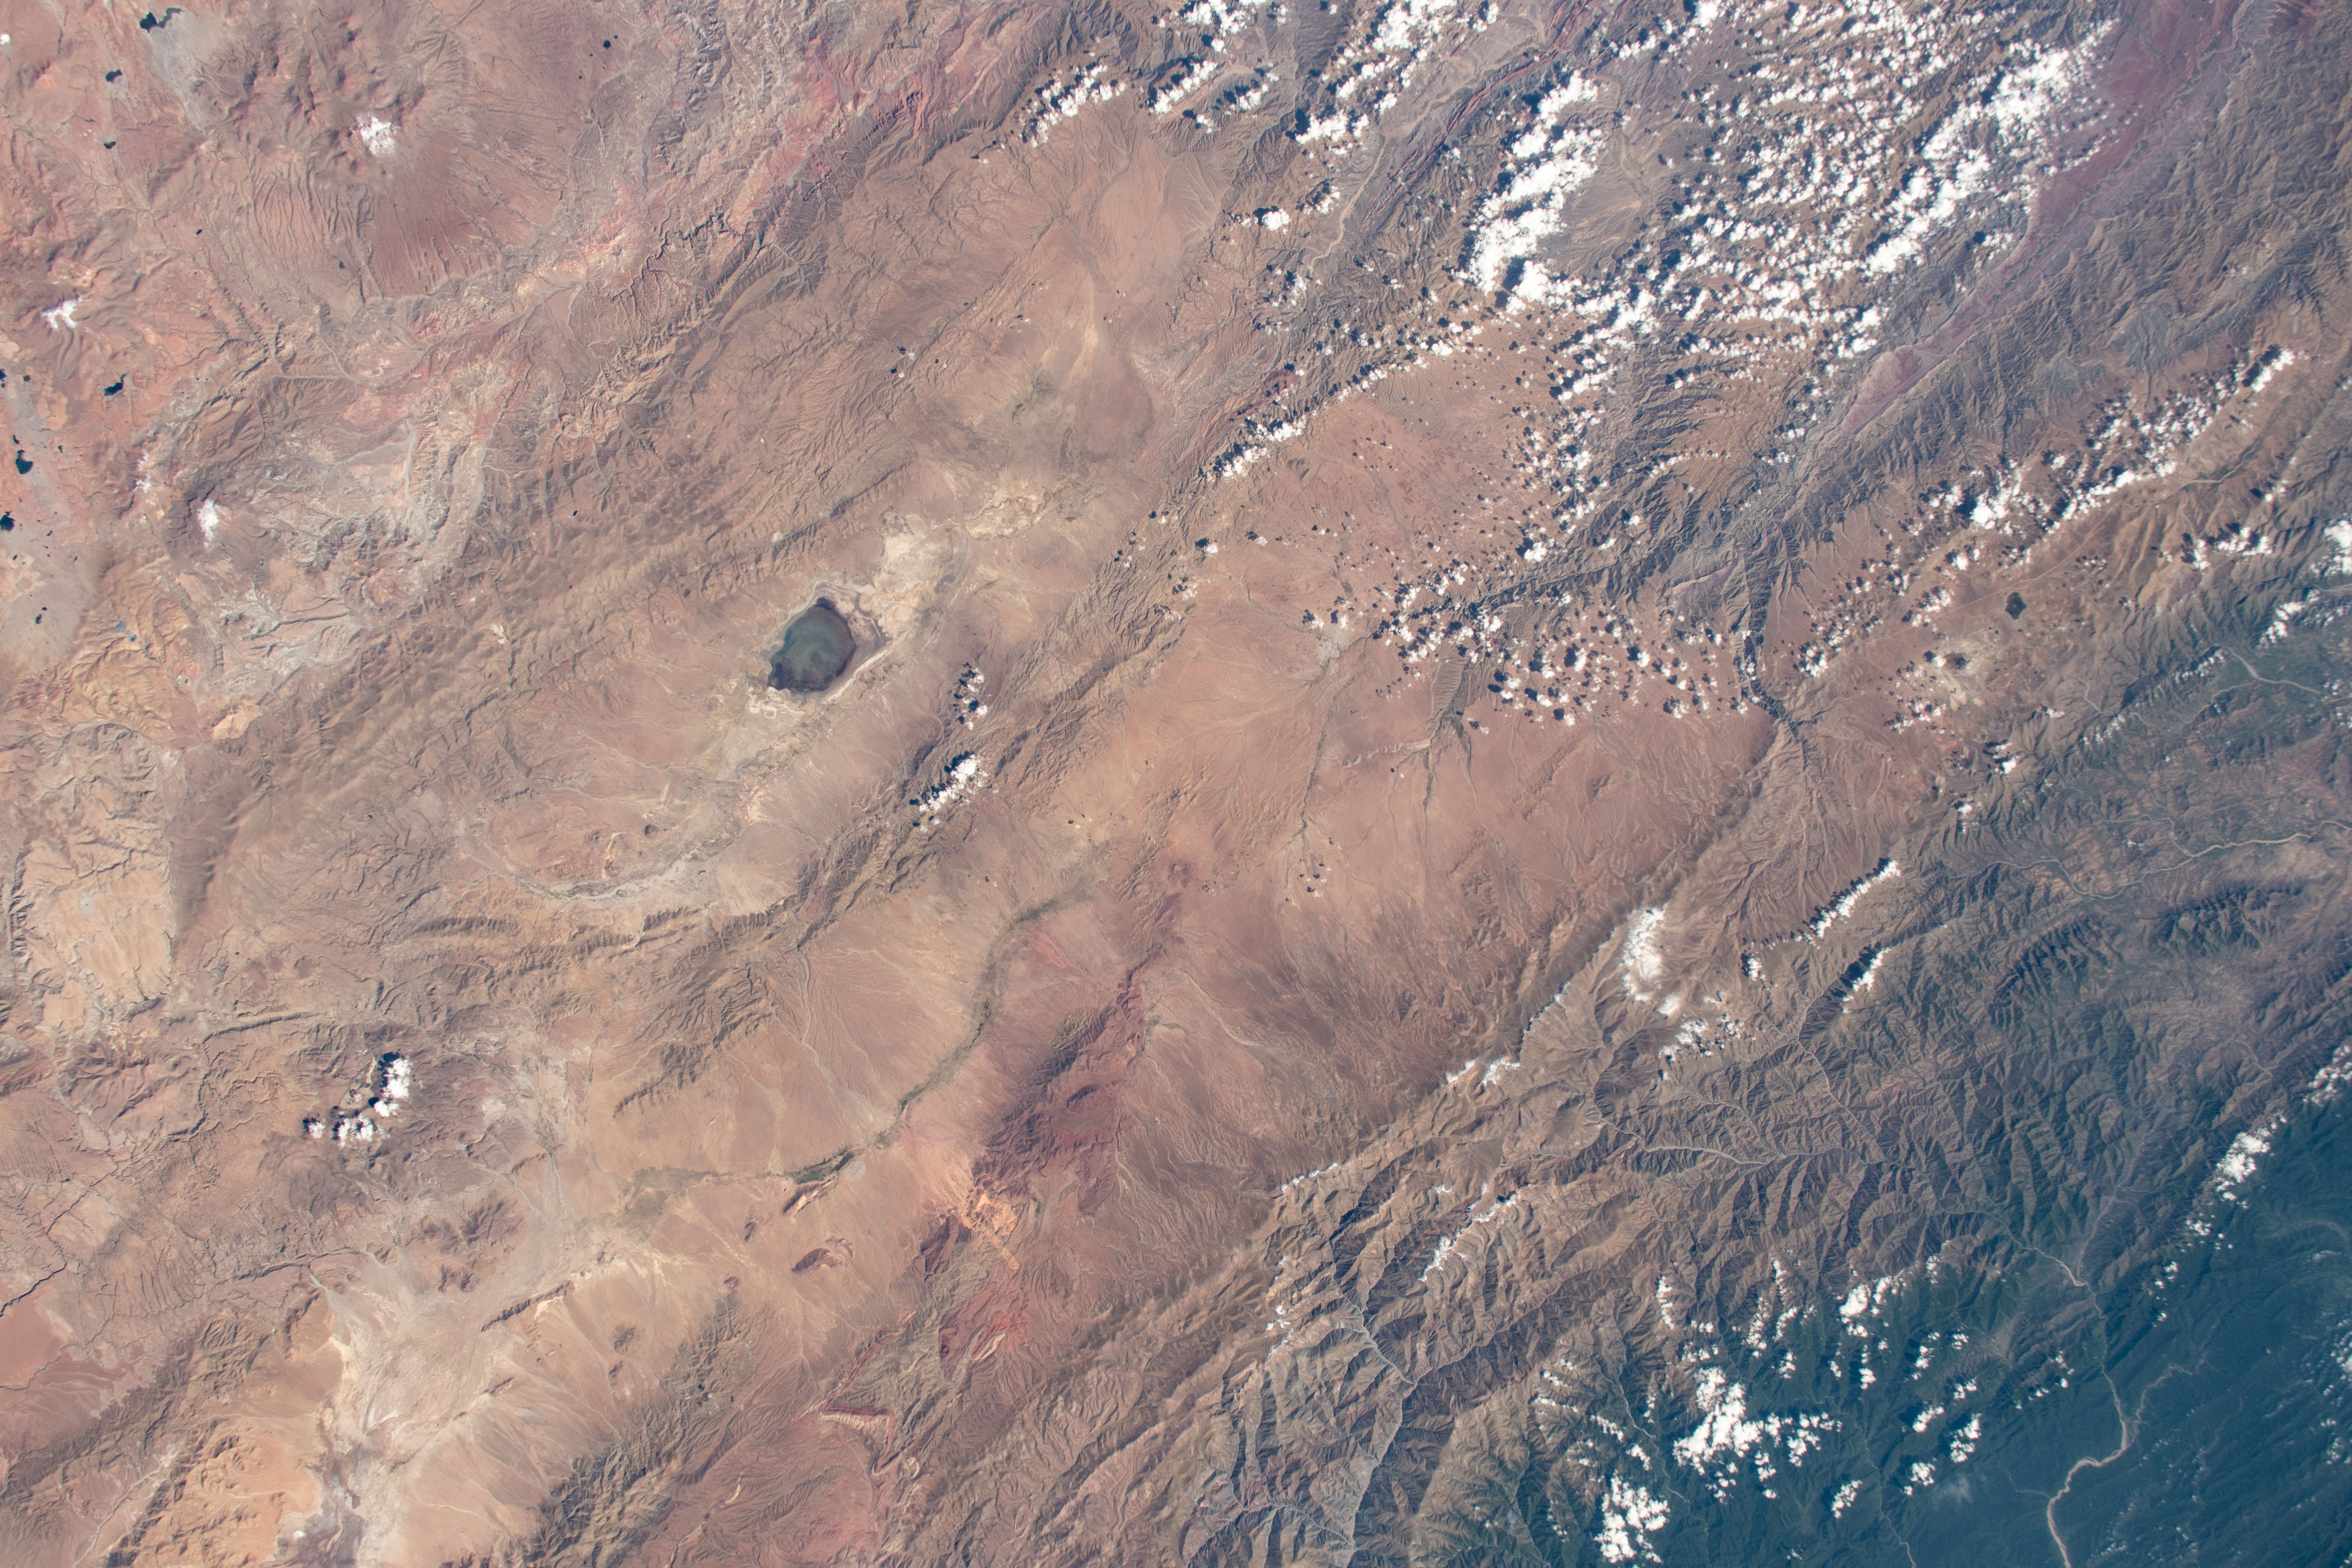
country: ARGENTINA
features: LAGUNA DE POZUELO
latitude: -22.5
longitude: -65.5
